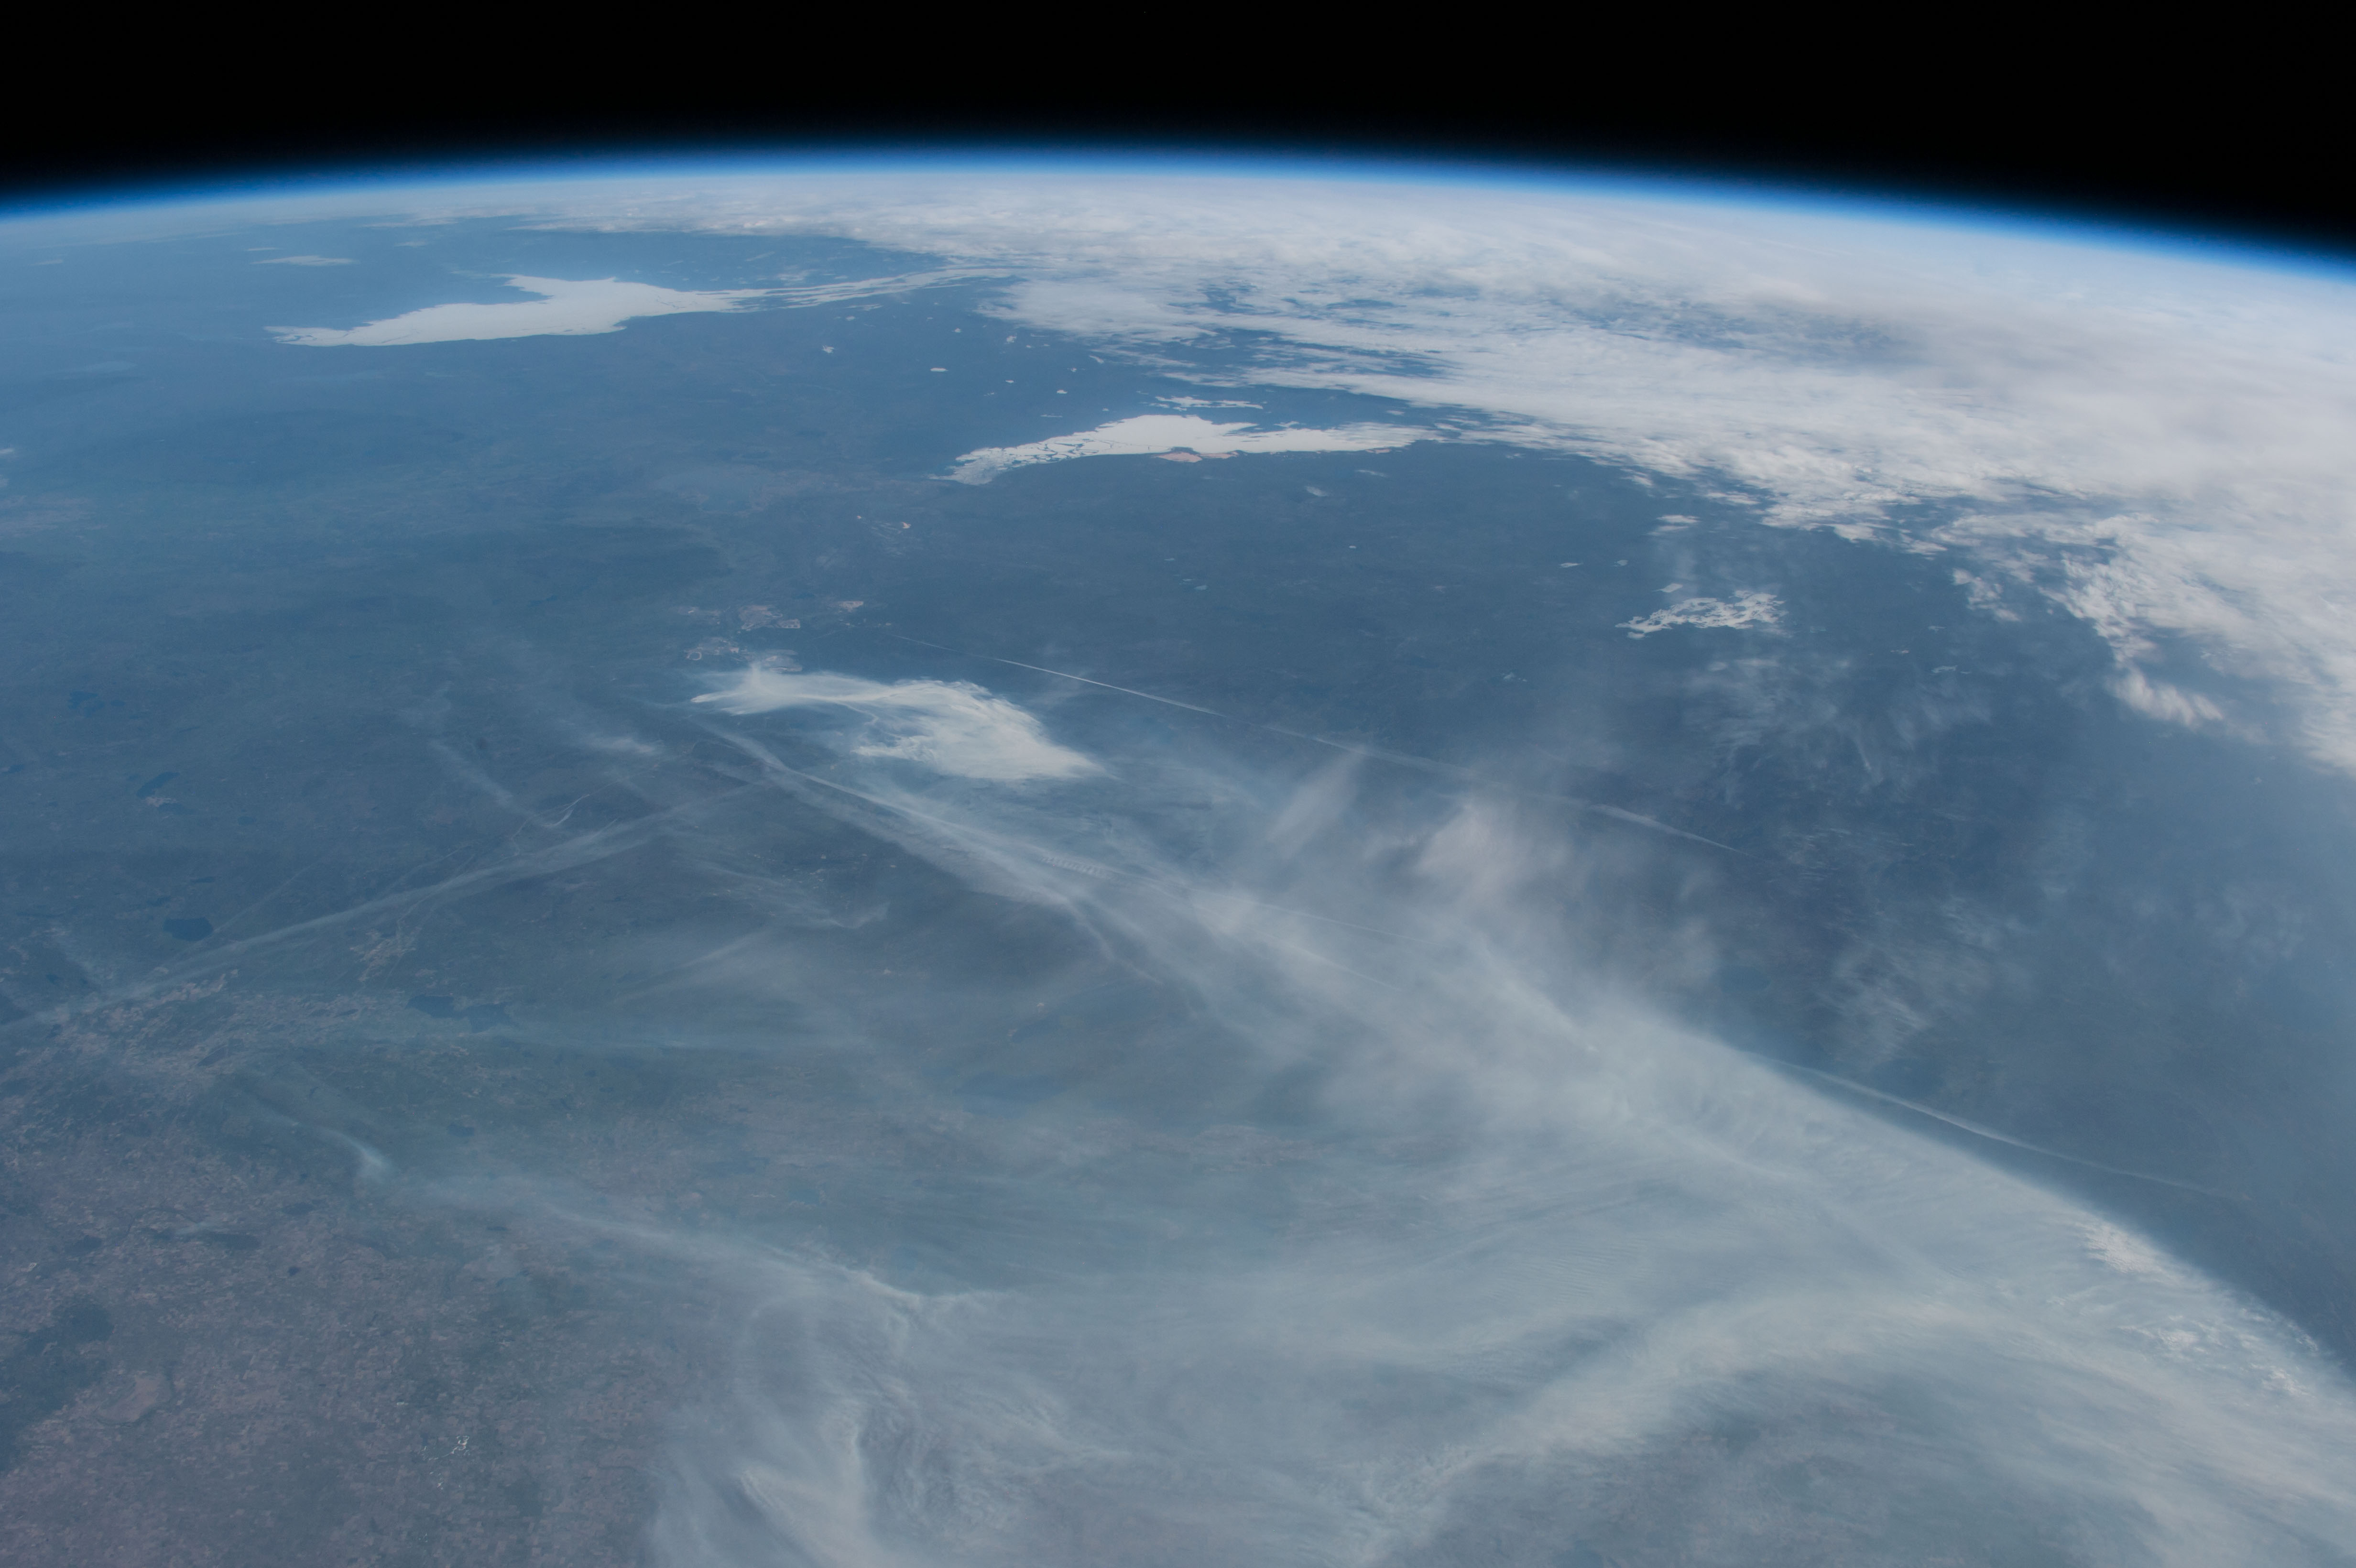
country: CANADA-A
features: PAN-FORT MCMURRAY AREA, FIRE PLUMES, L. ATHABASCA, GREAT SLAVE L., ICE
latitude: 56.5
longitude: -110.5
